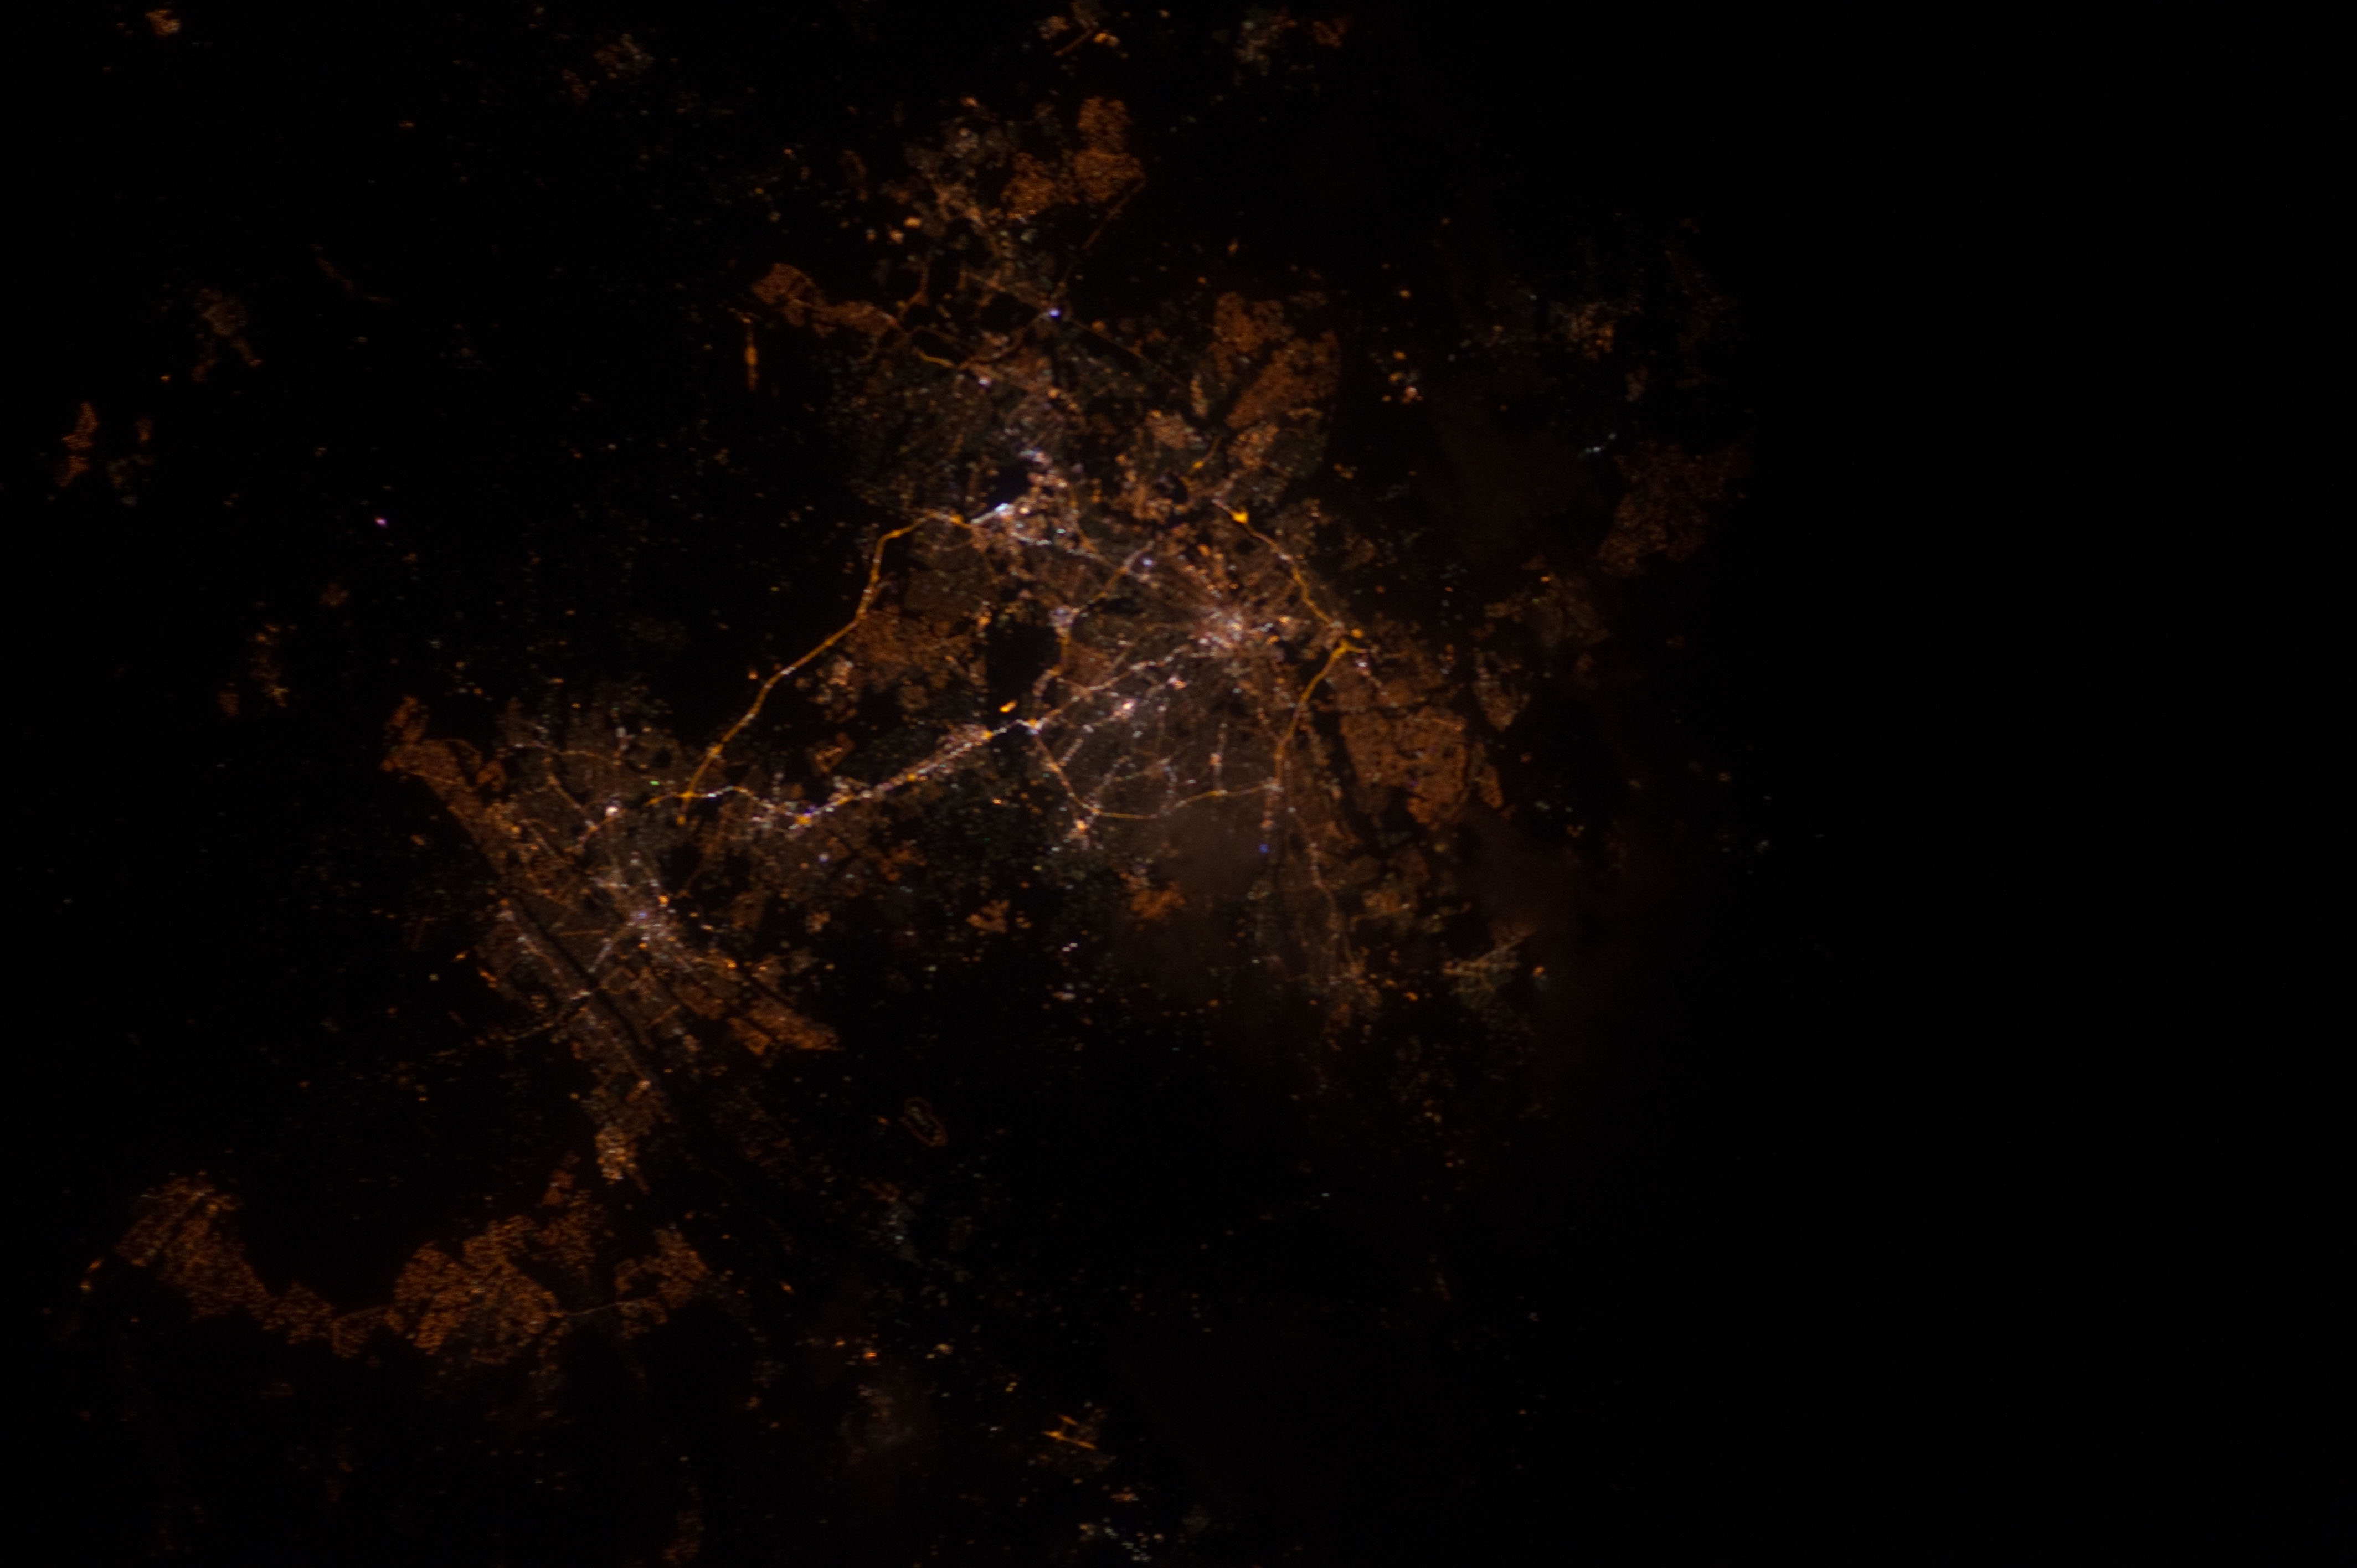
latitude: -25.9
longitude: 28.2
